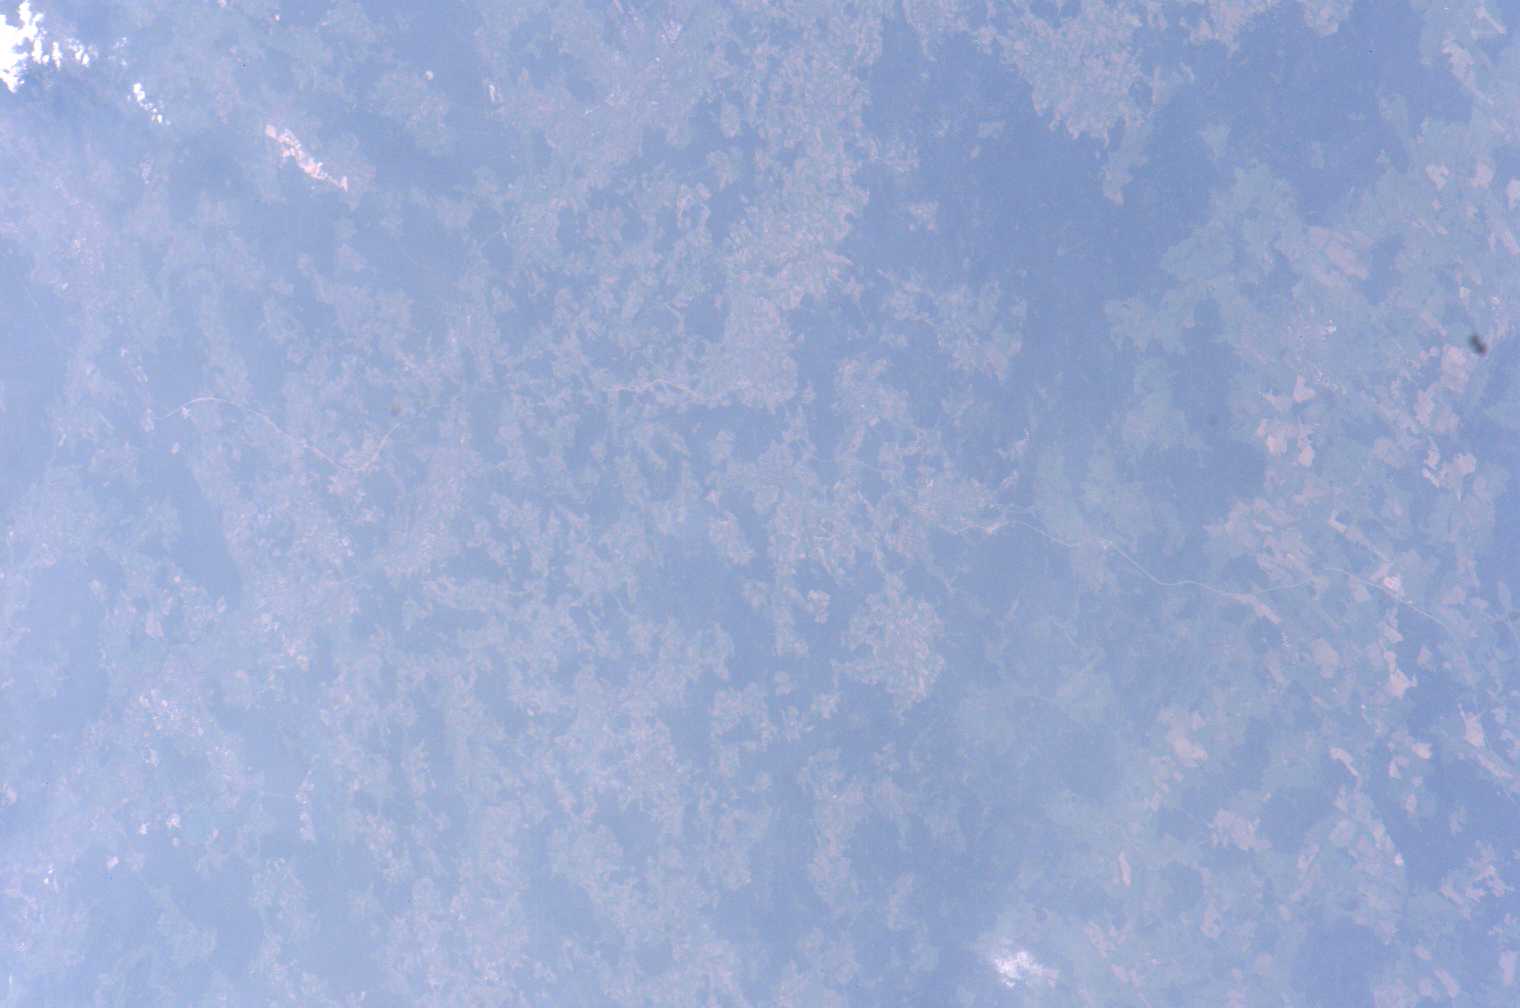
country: GERMANY
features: BURGTRESWITZ, BUHL
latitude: 49.6
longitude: 12.4
